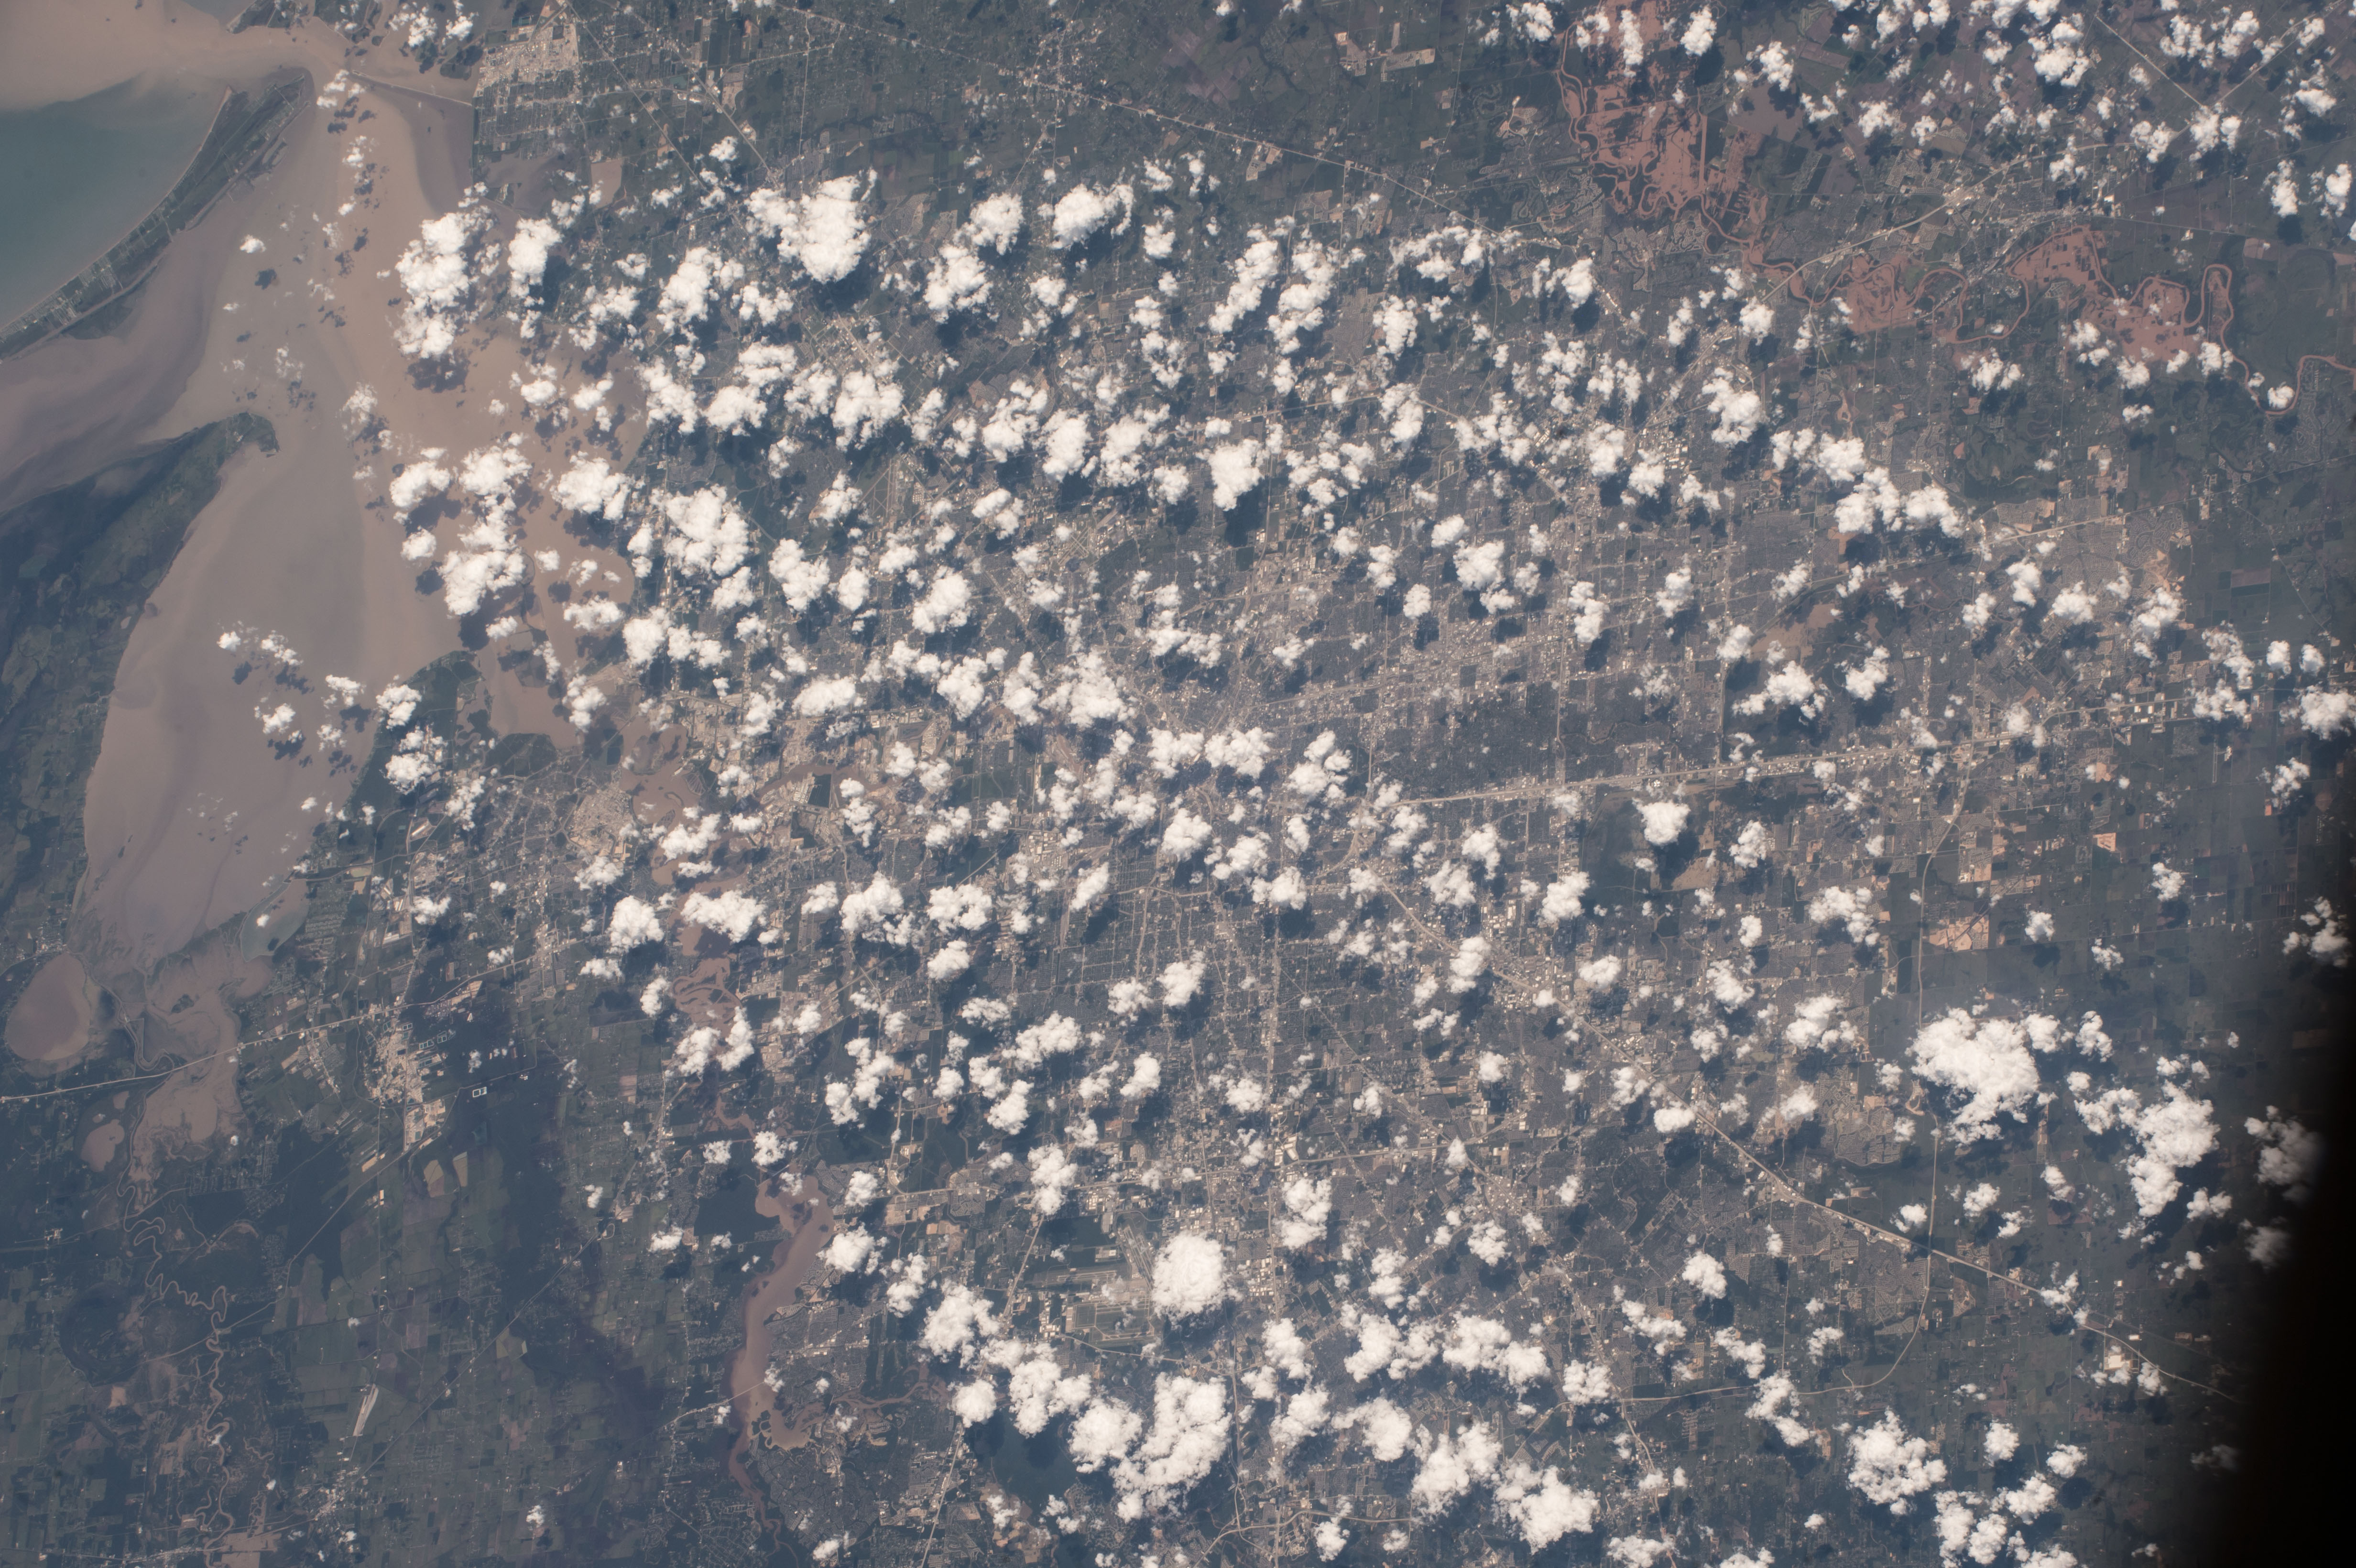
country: USA-TEXAS
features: CITY OF HOUSTON, FLOODING, GALVESTON B., W. BOLIVAR PEN., BRAZOS R.
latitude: 29.8
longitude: -95.3
